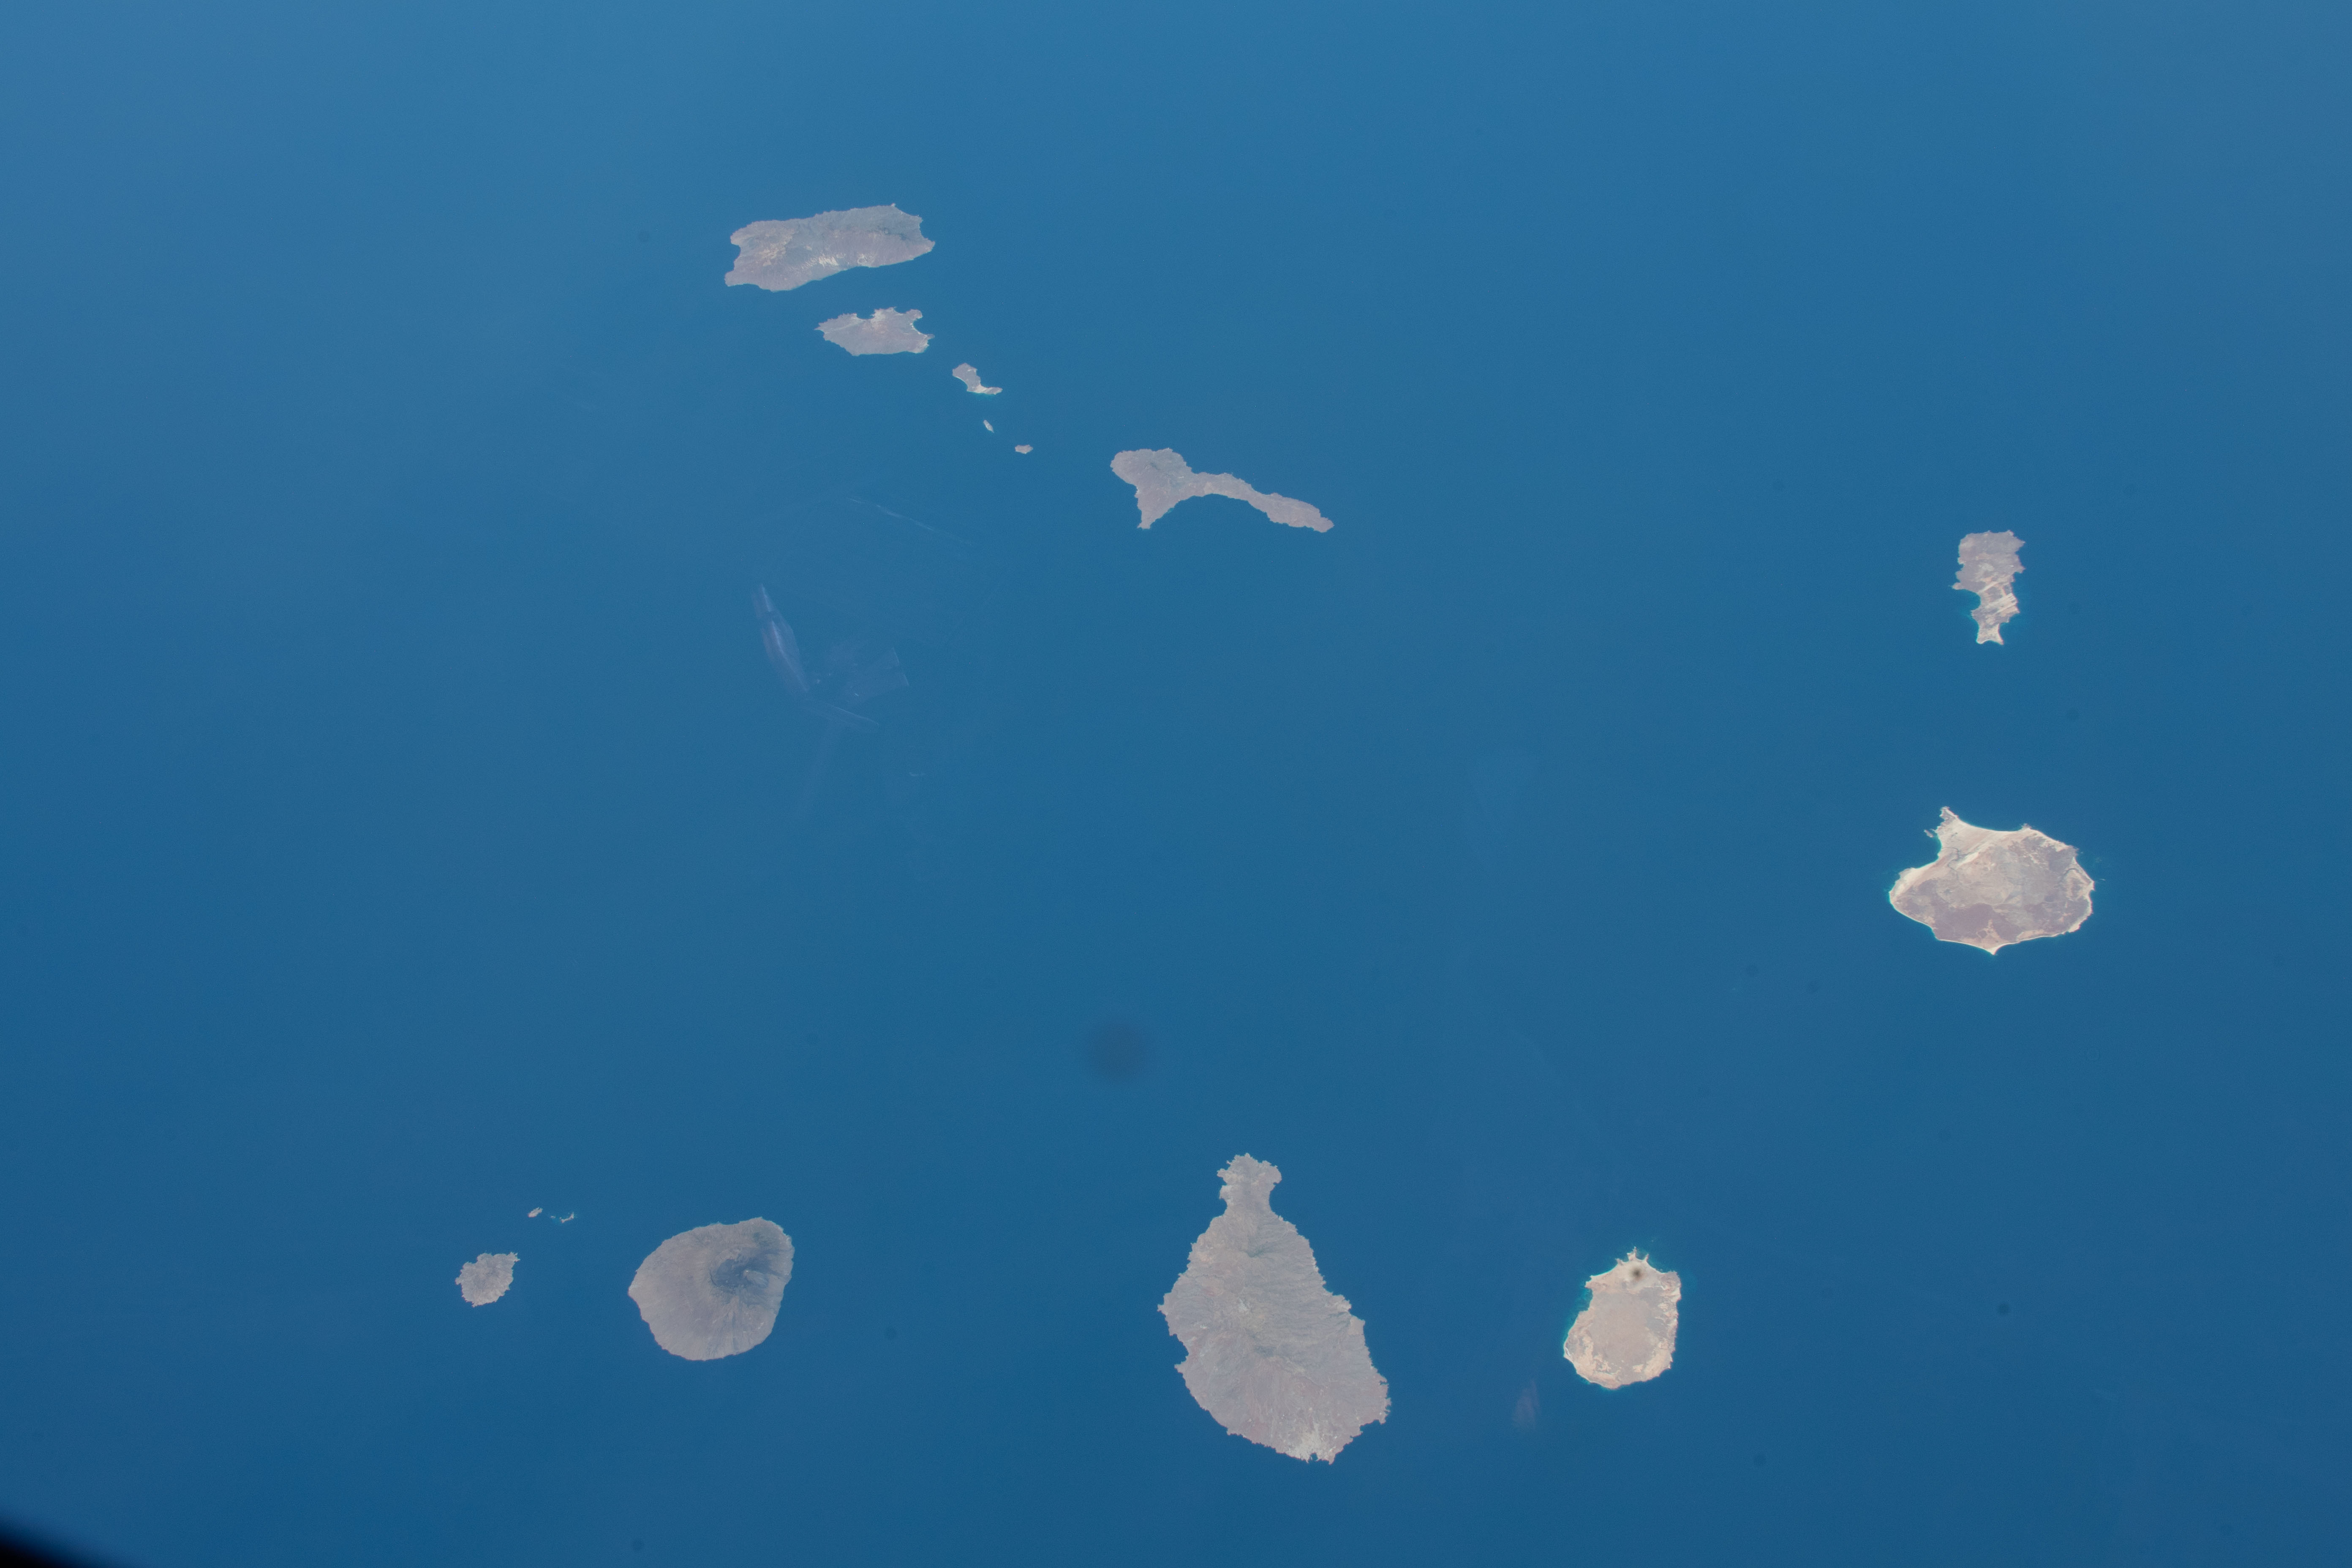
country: CAPE VERDE ISLANDS
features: CAPE VERDE ISLANDS
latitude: 16.0
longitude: -24.0
